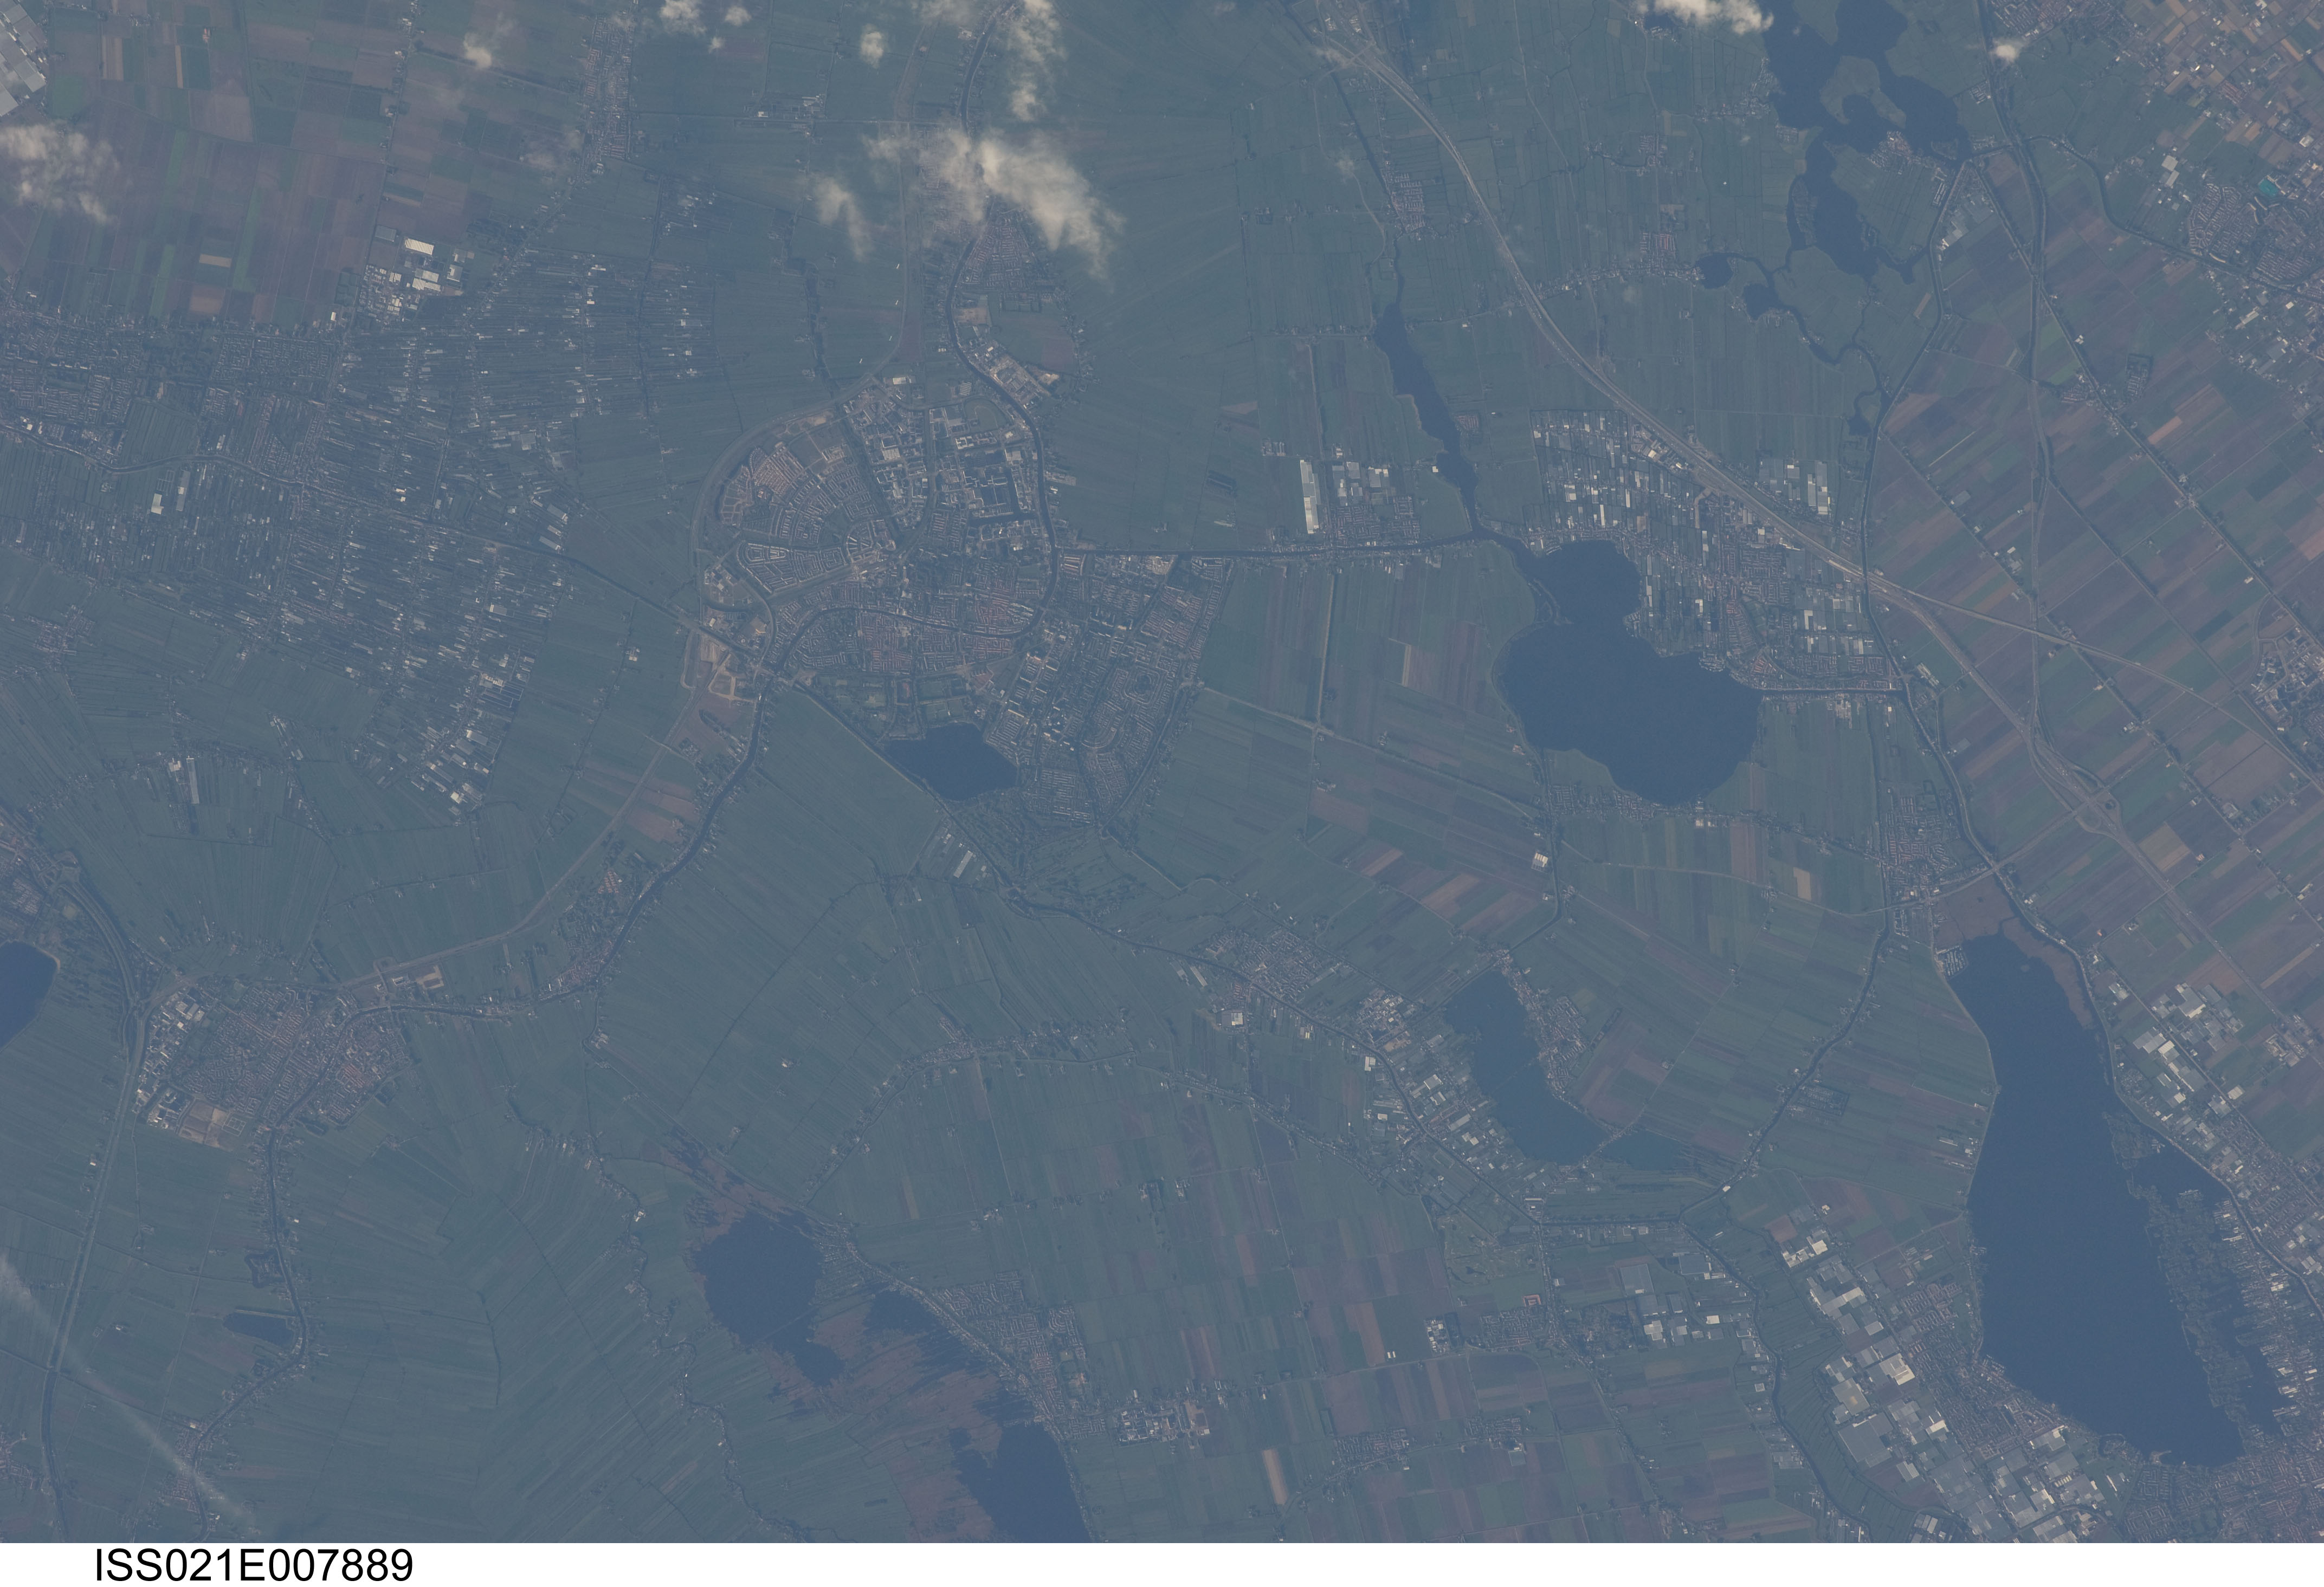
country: NETHERLANDS
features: NETHERLANDS,LANGERAARSE PLASSEN,WIJDE AA,BRAASSEMERMEER,ROELOFARENDSVEEN,ALPHEN AAN DEN RIJN
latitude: 52.2
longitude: 4.7
